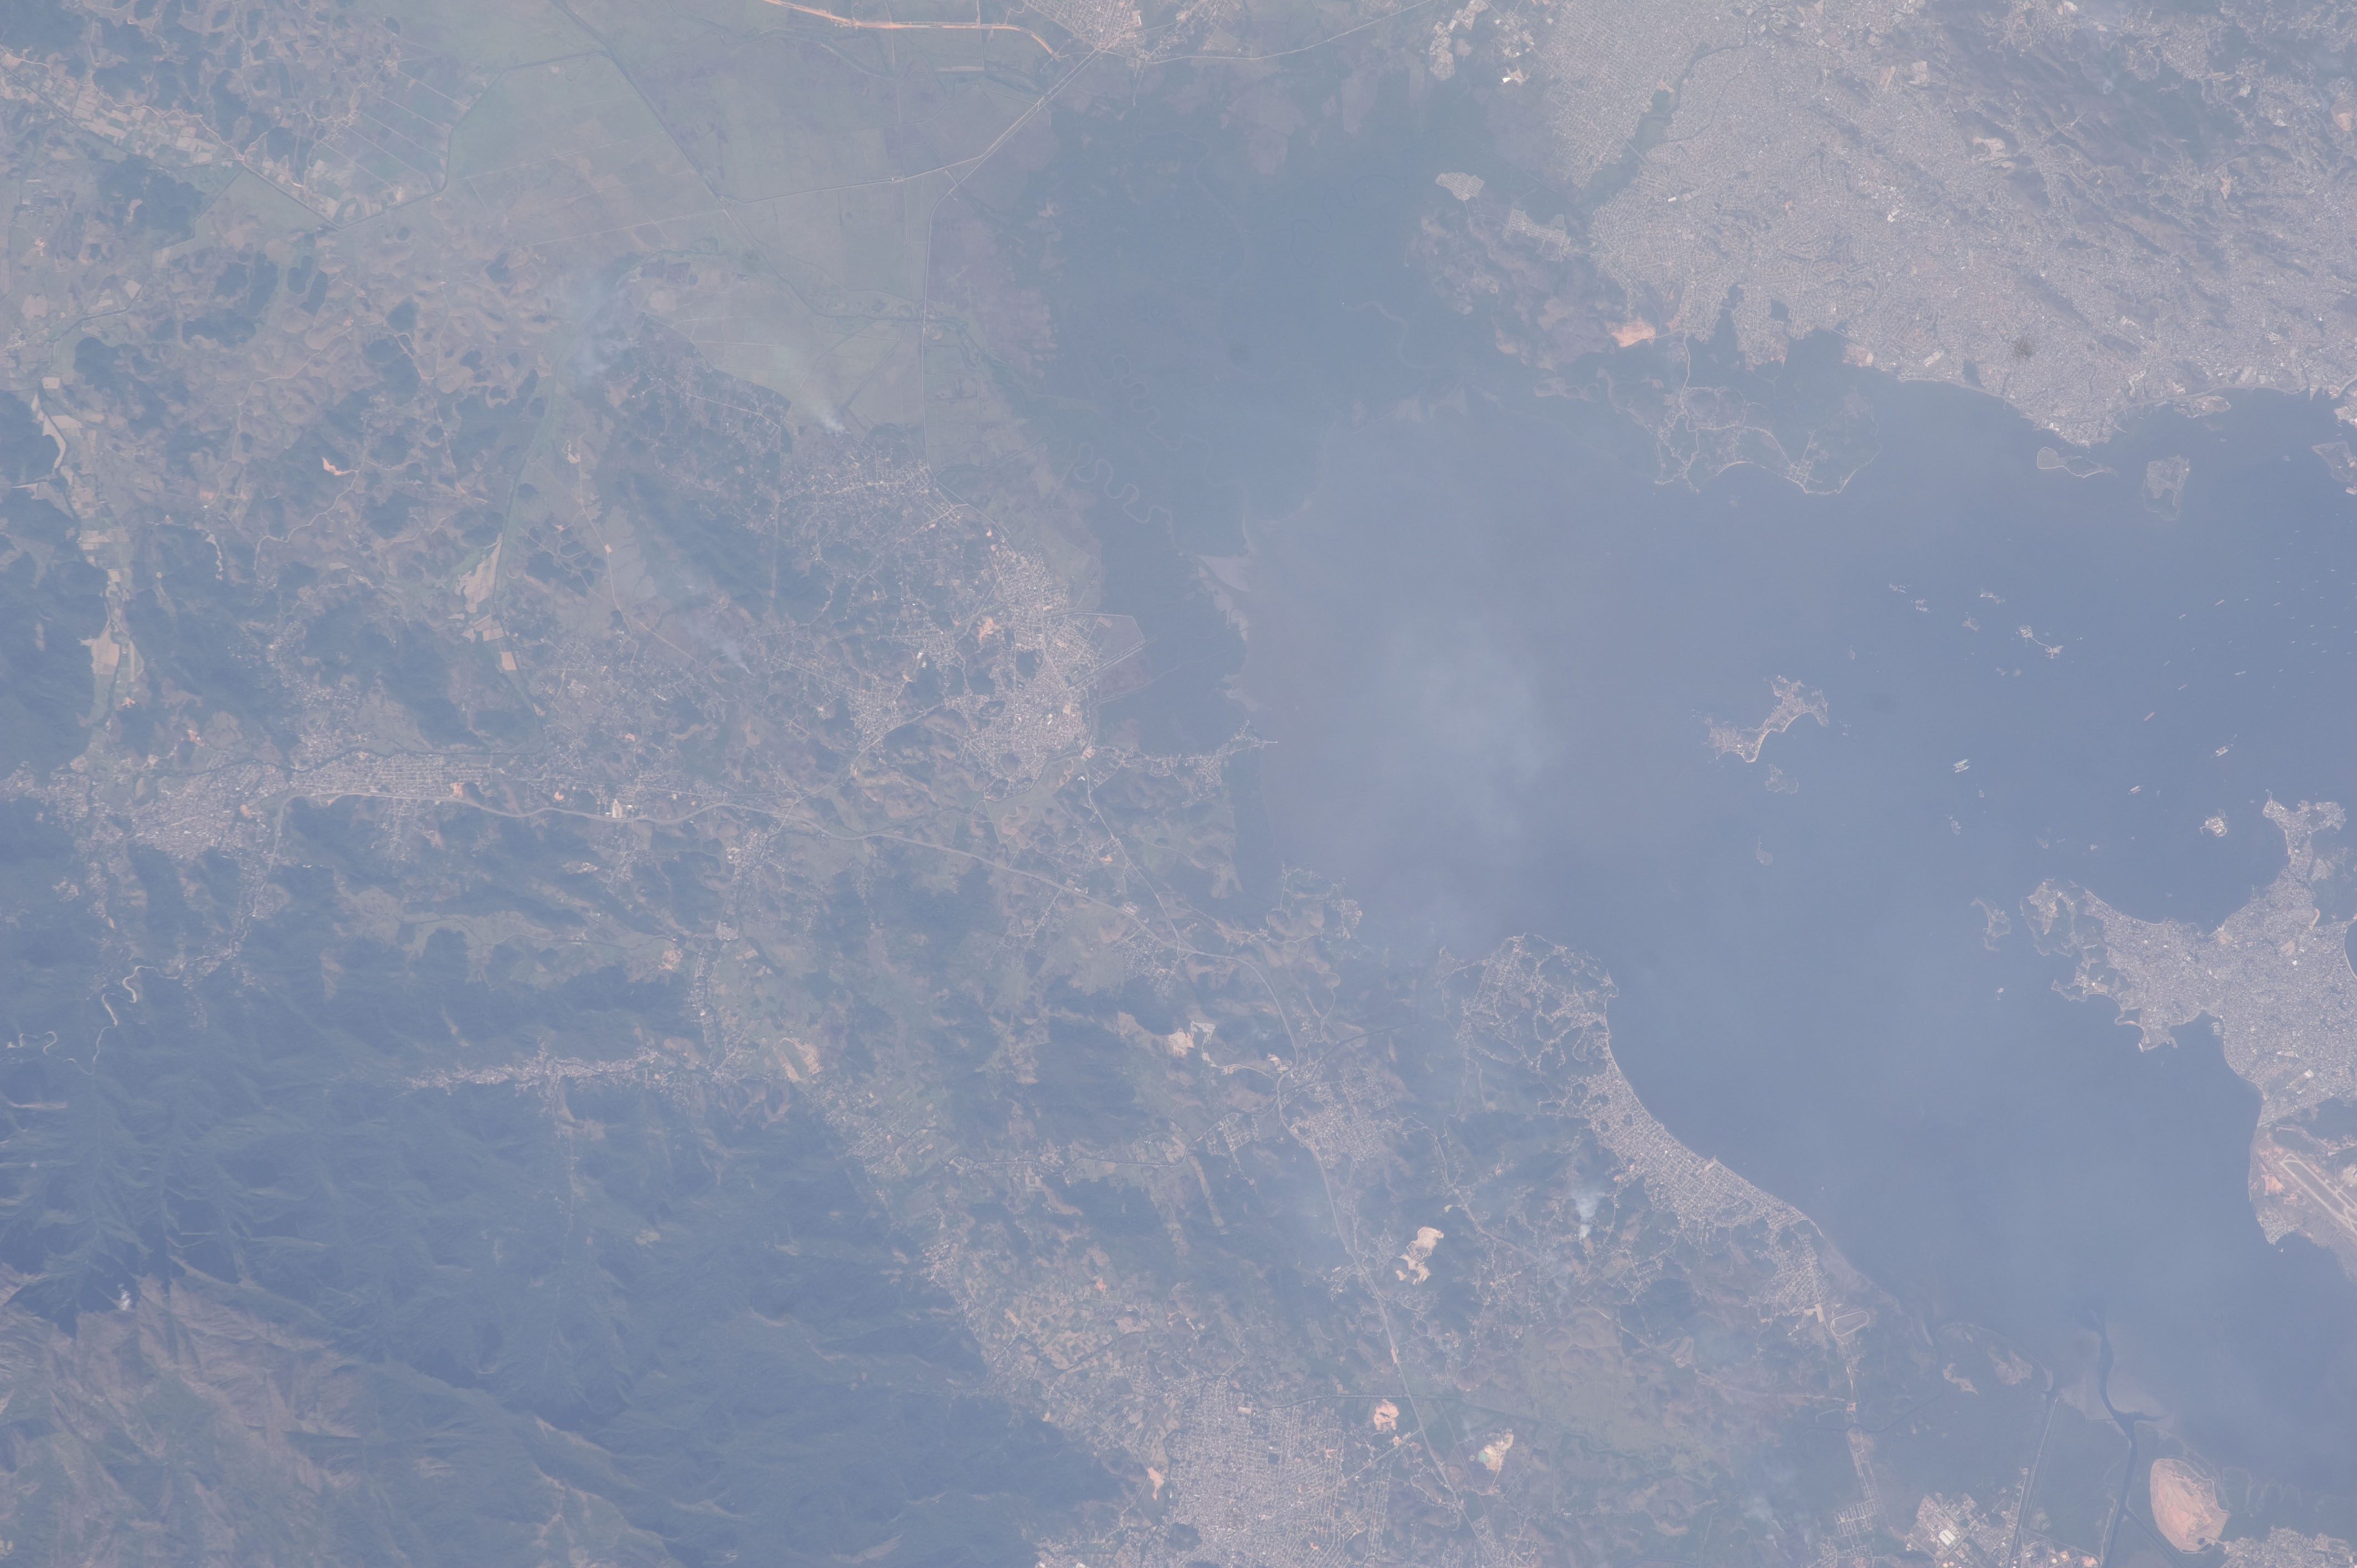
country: BRAZIL
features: GUANABARA B., SHIPS, SAO GONCALO, MAGE
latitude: -22.6
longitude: -43.0
